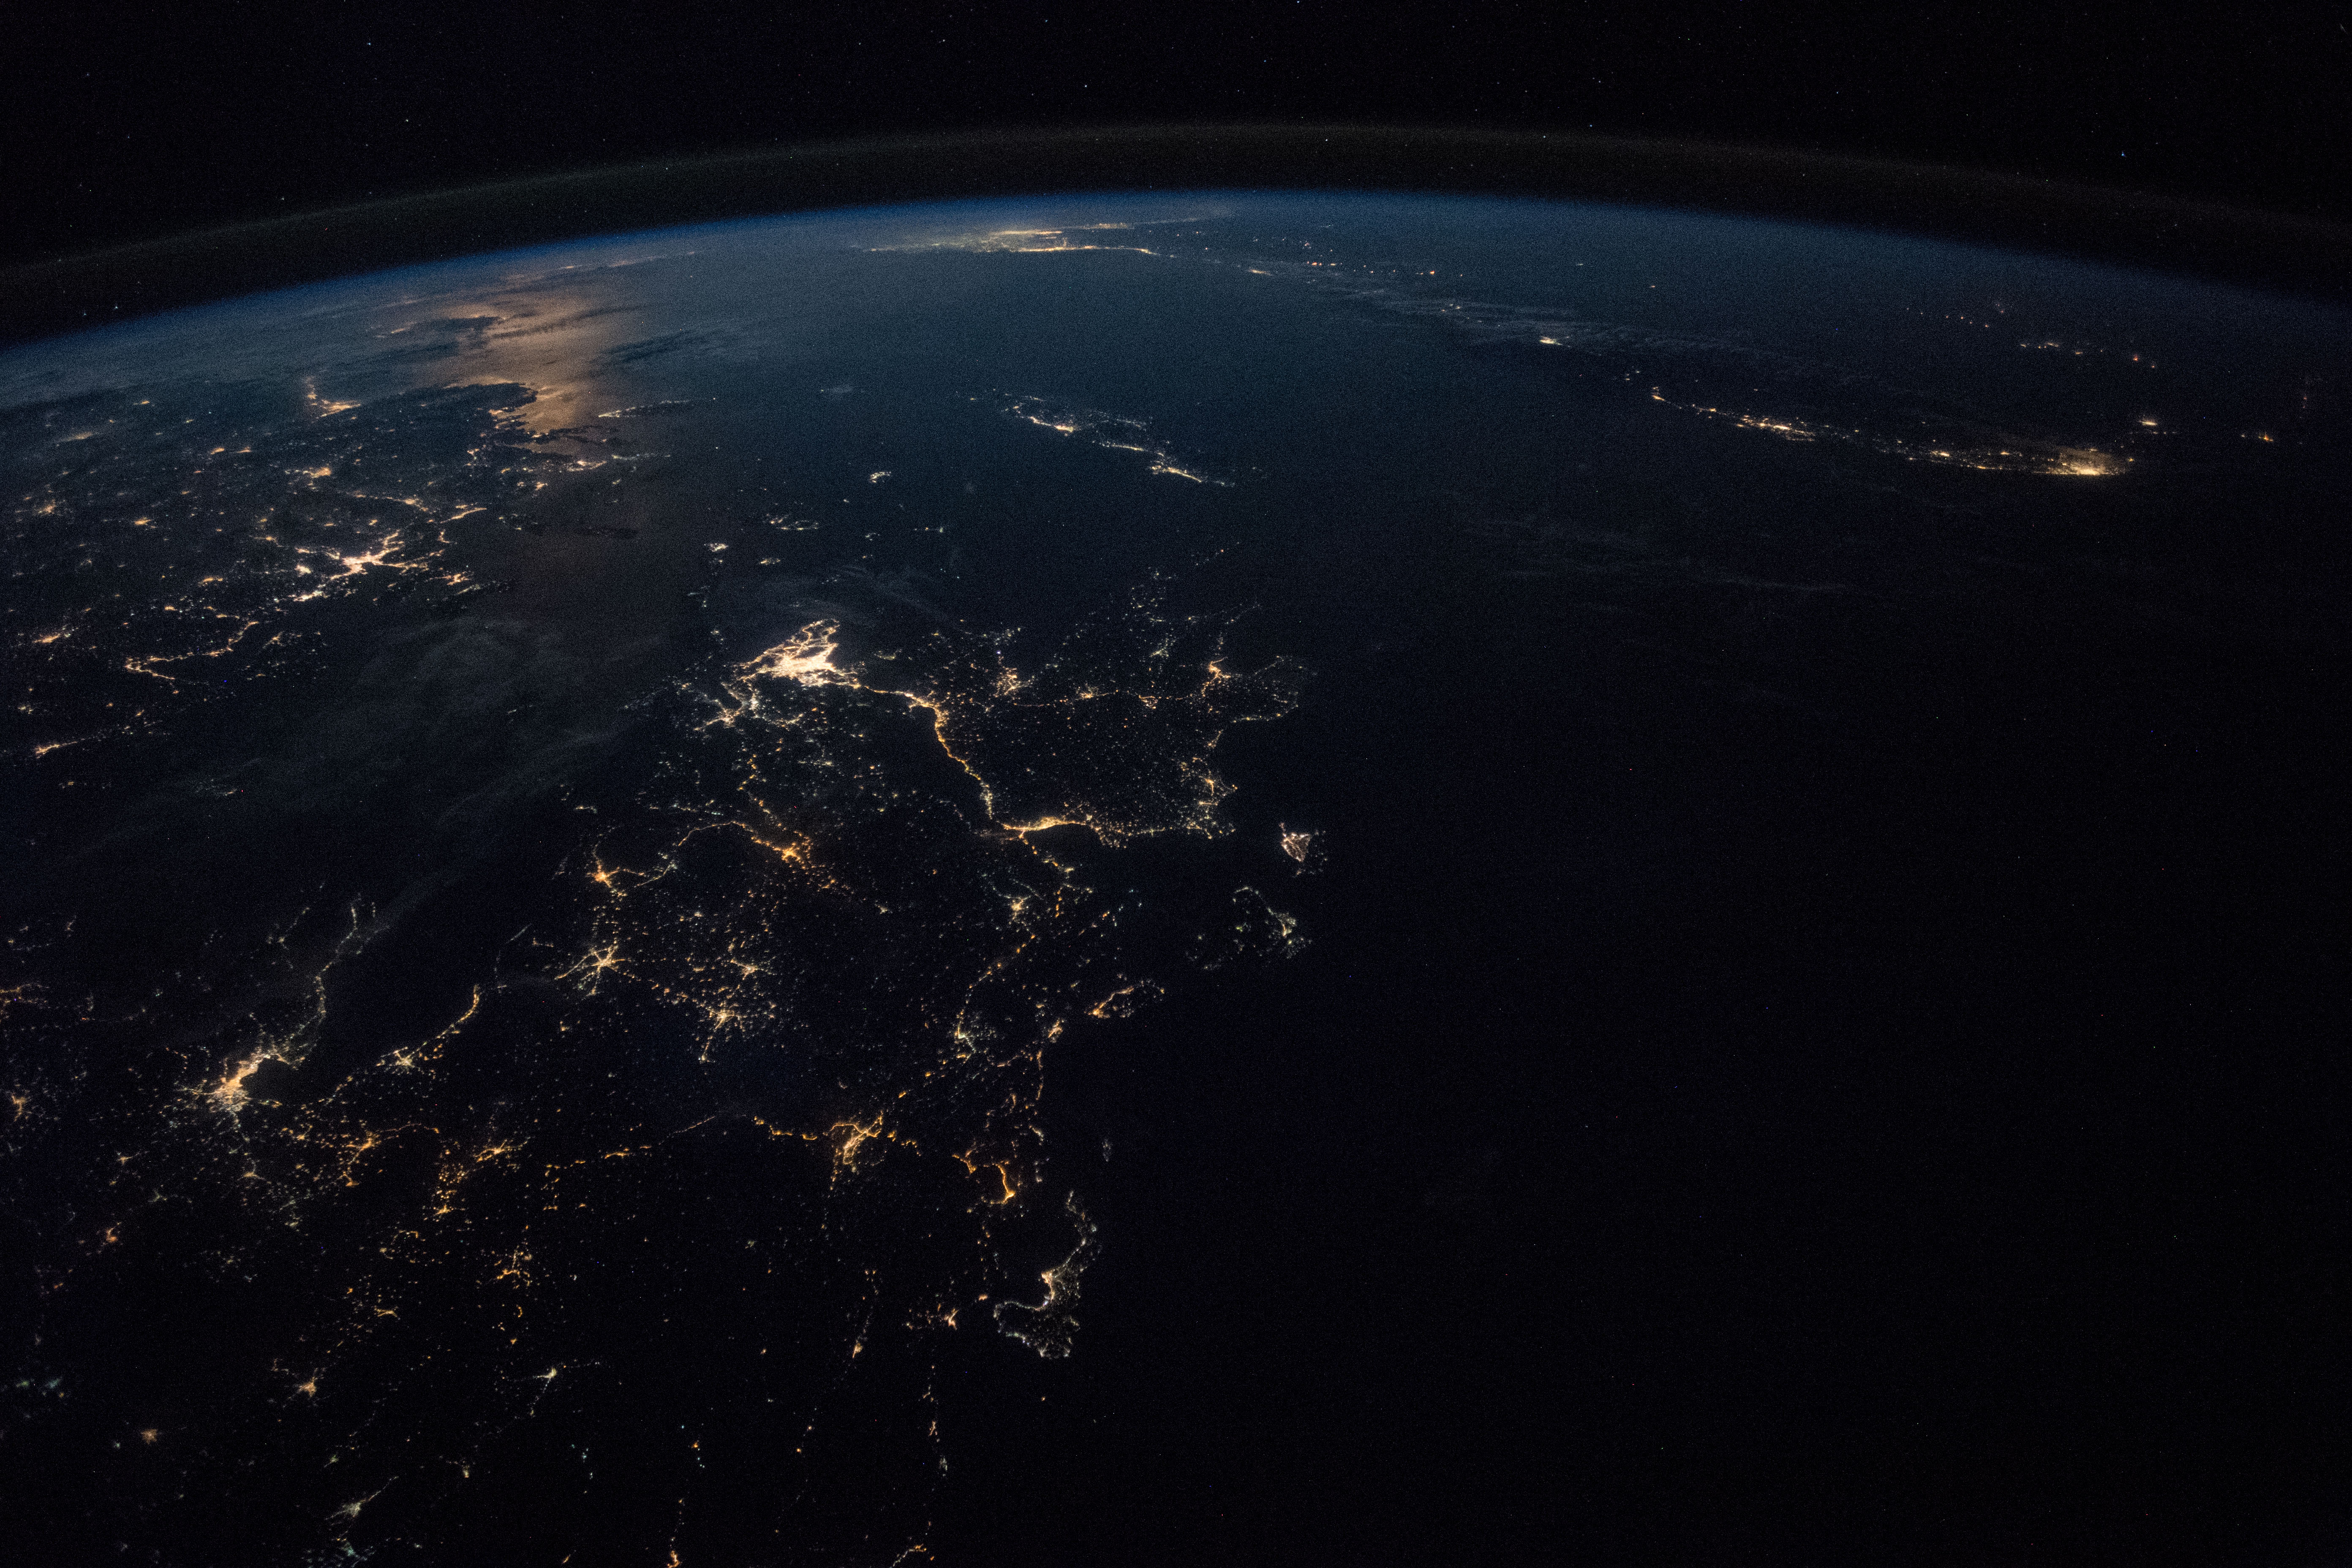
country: GREECE
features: MEDITERRANEAN SEA, IONIAN SEA, CRETE ISLAND, KOS ISLAND, ATHENS CITY, MARMARA SEA, PATRAS CITY, IOANNINA CITY, AEGEAN SEA, THESSALONIKI CITY, LARISSA CITY, KEFALLINIA VALLEY, NIGHT, EARTH LIMB
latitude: 37.6
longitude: 21.5
